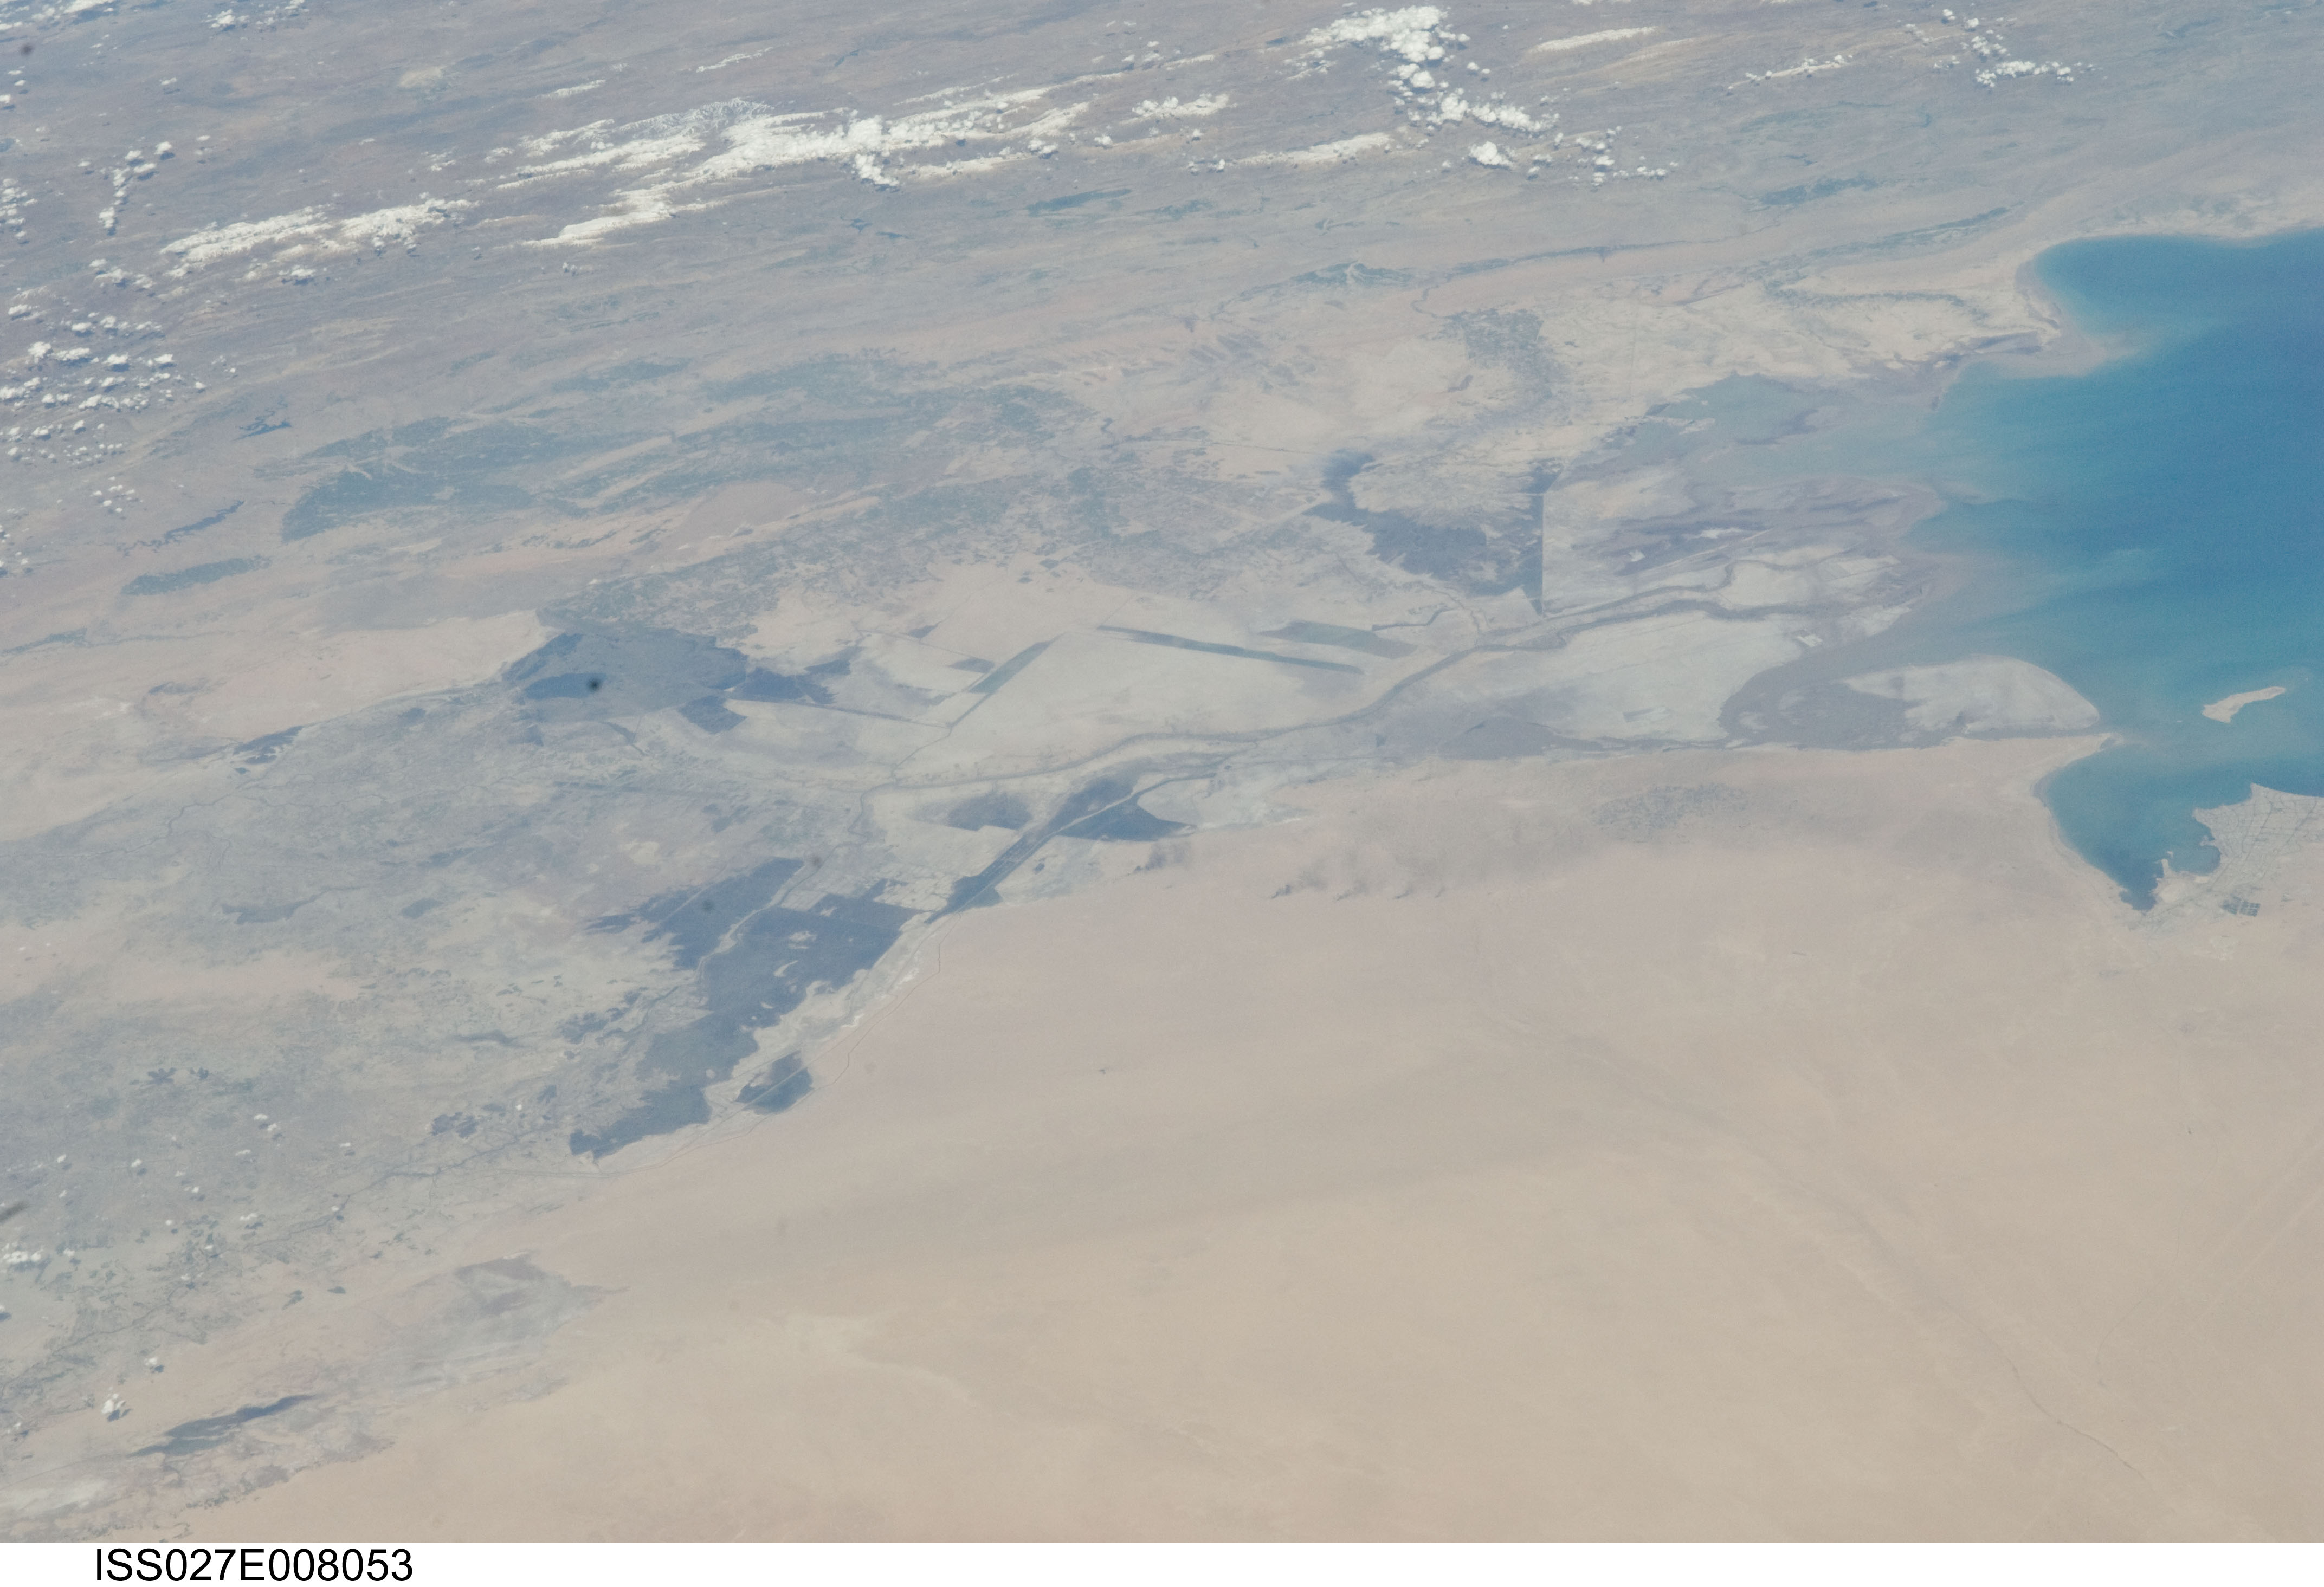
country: IRAQ
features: BASRAH,EUPHRATES R.,PAN.,TIGRIS R.,KUWAIT CITY,PERSIAN G.
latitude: 30.5
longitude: 47.5
